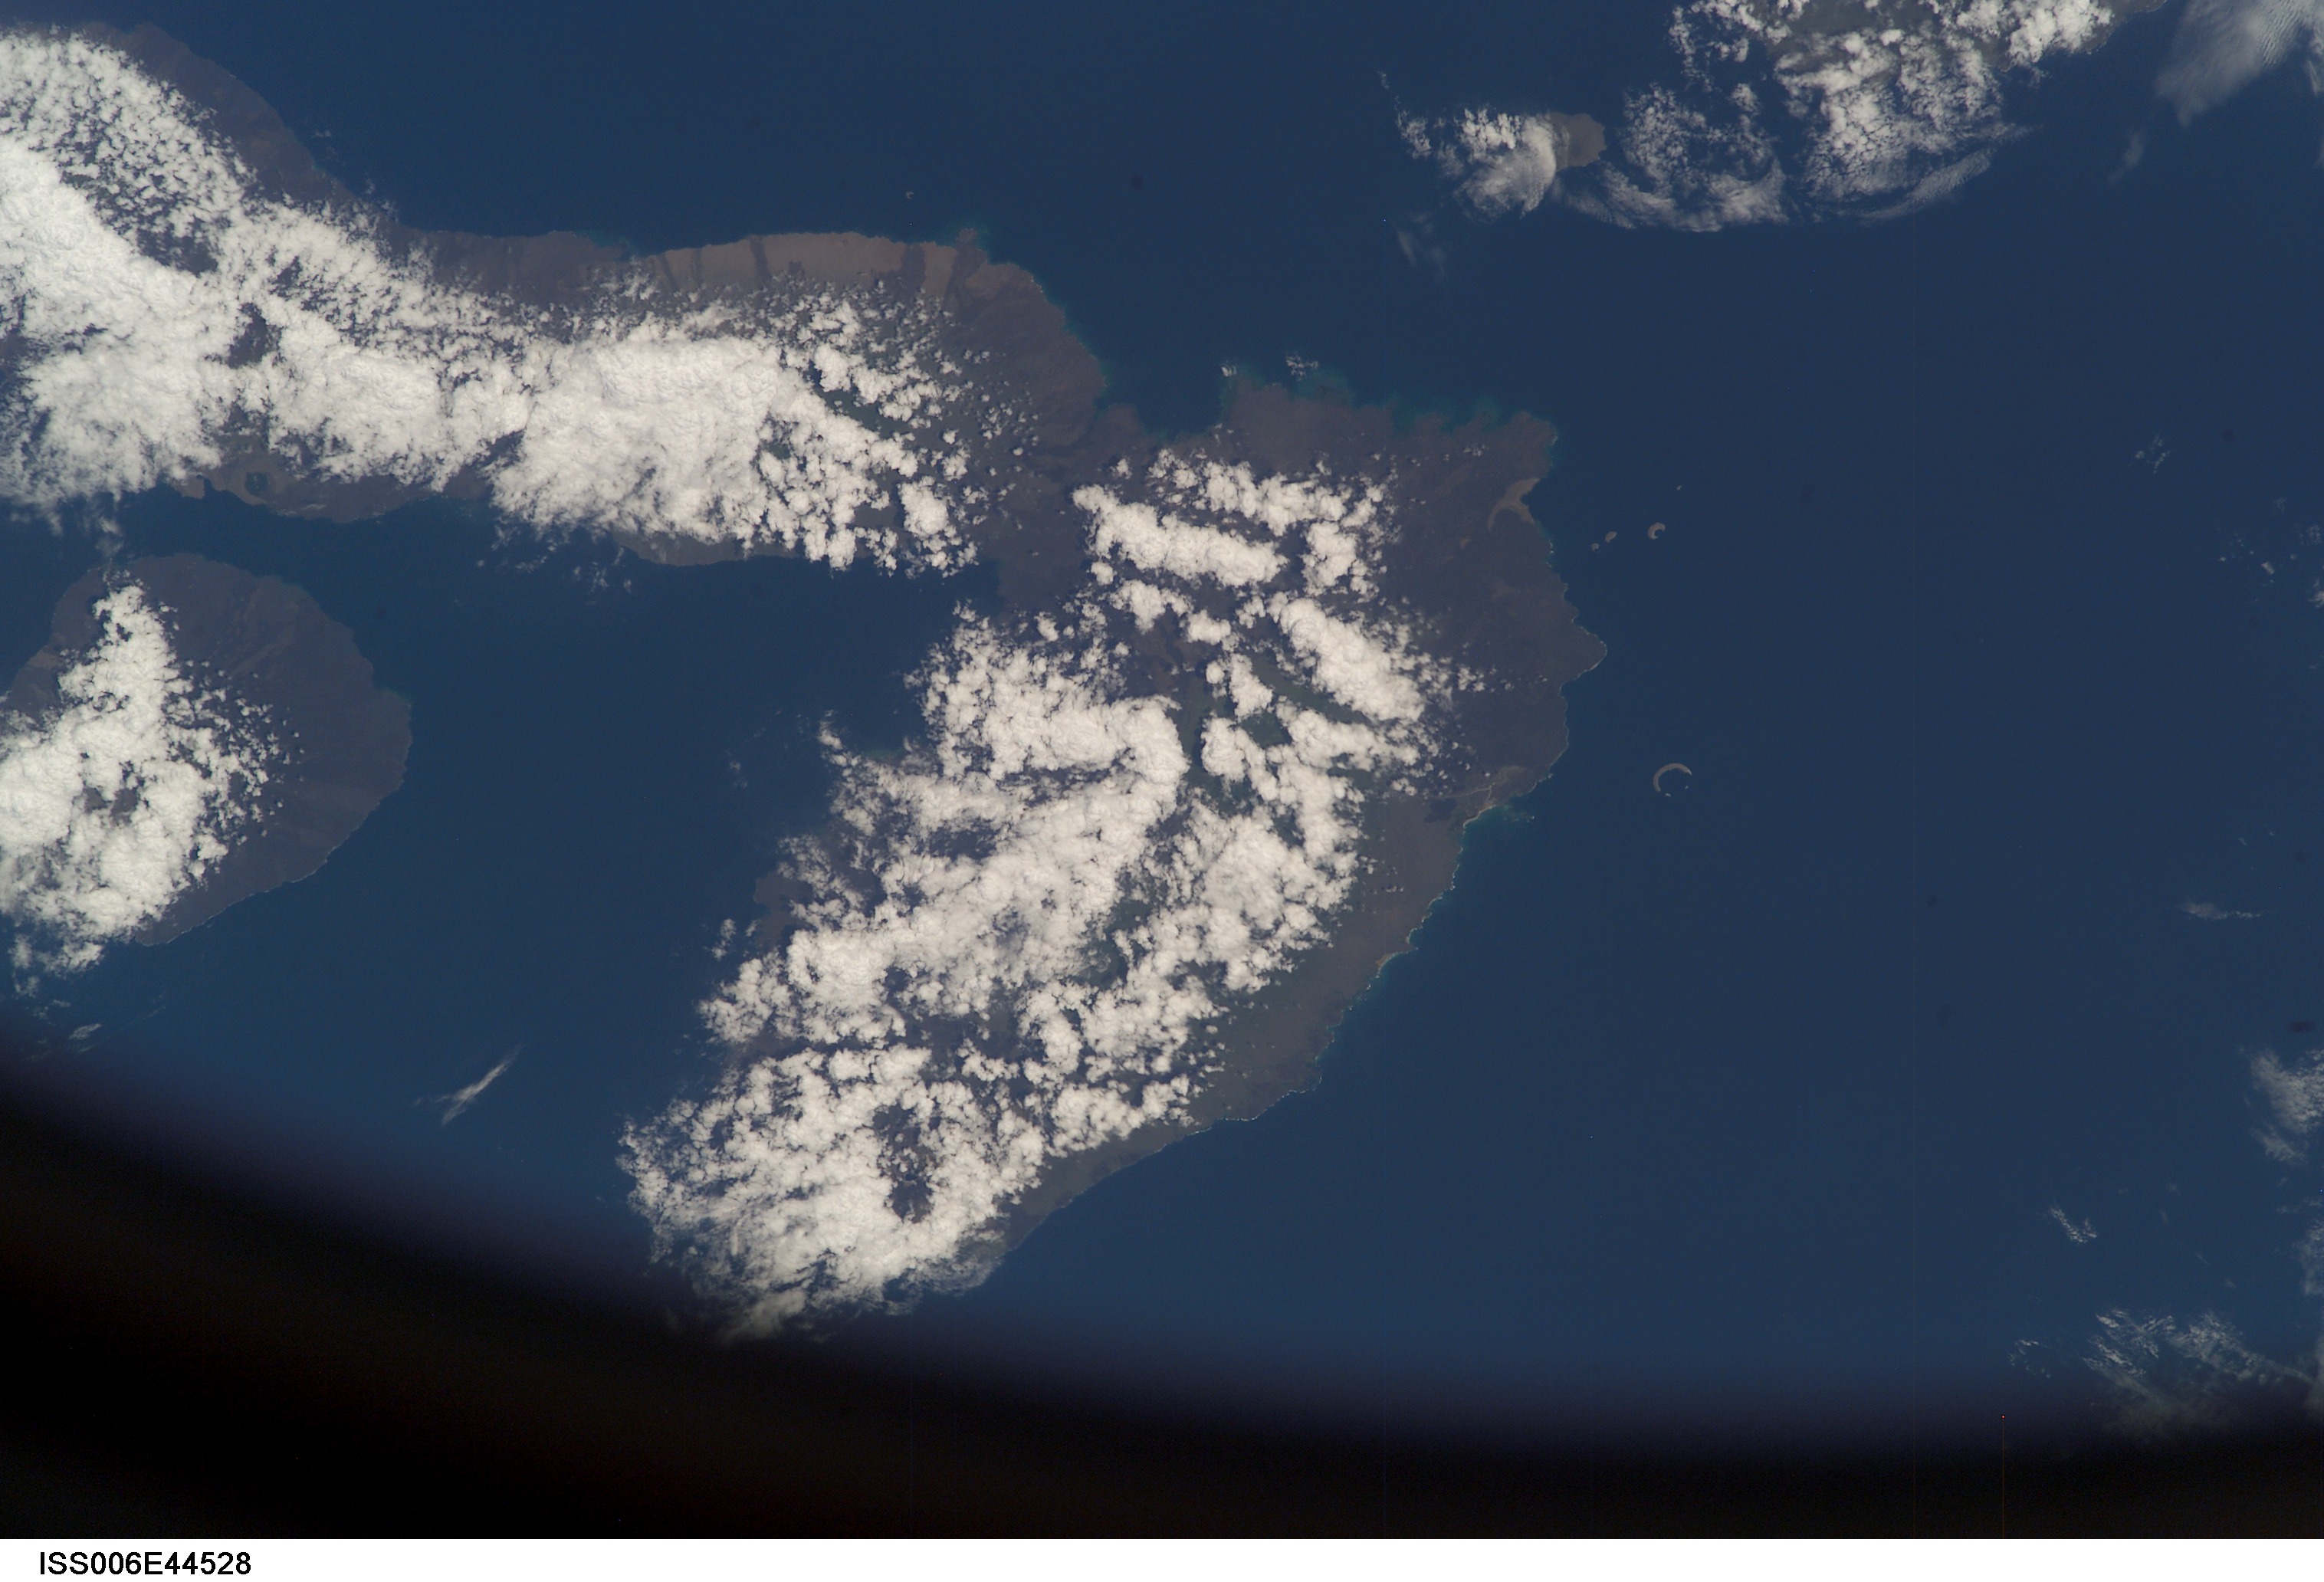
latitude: -1.0
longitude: -91.0
